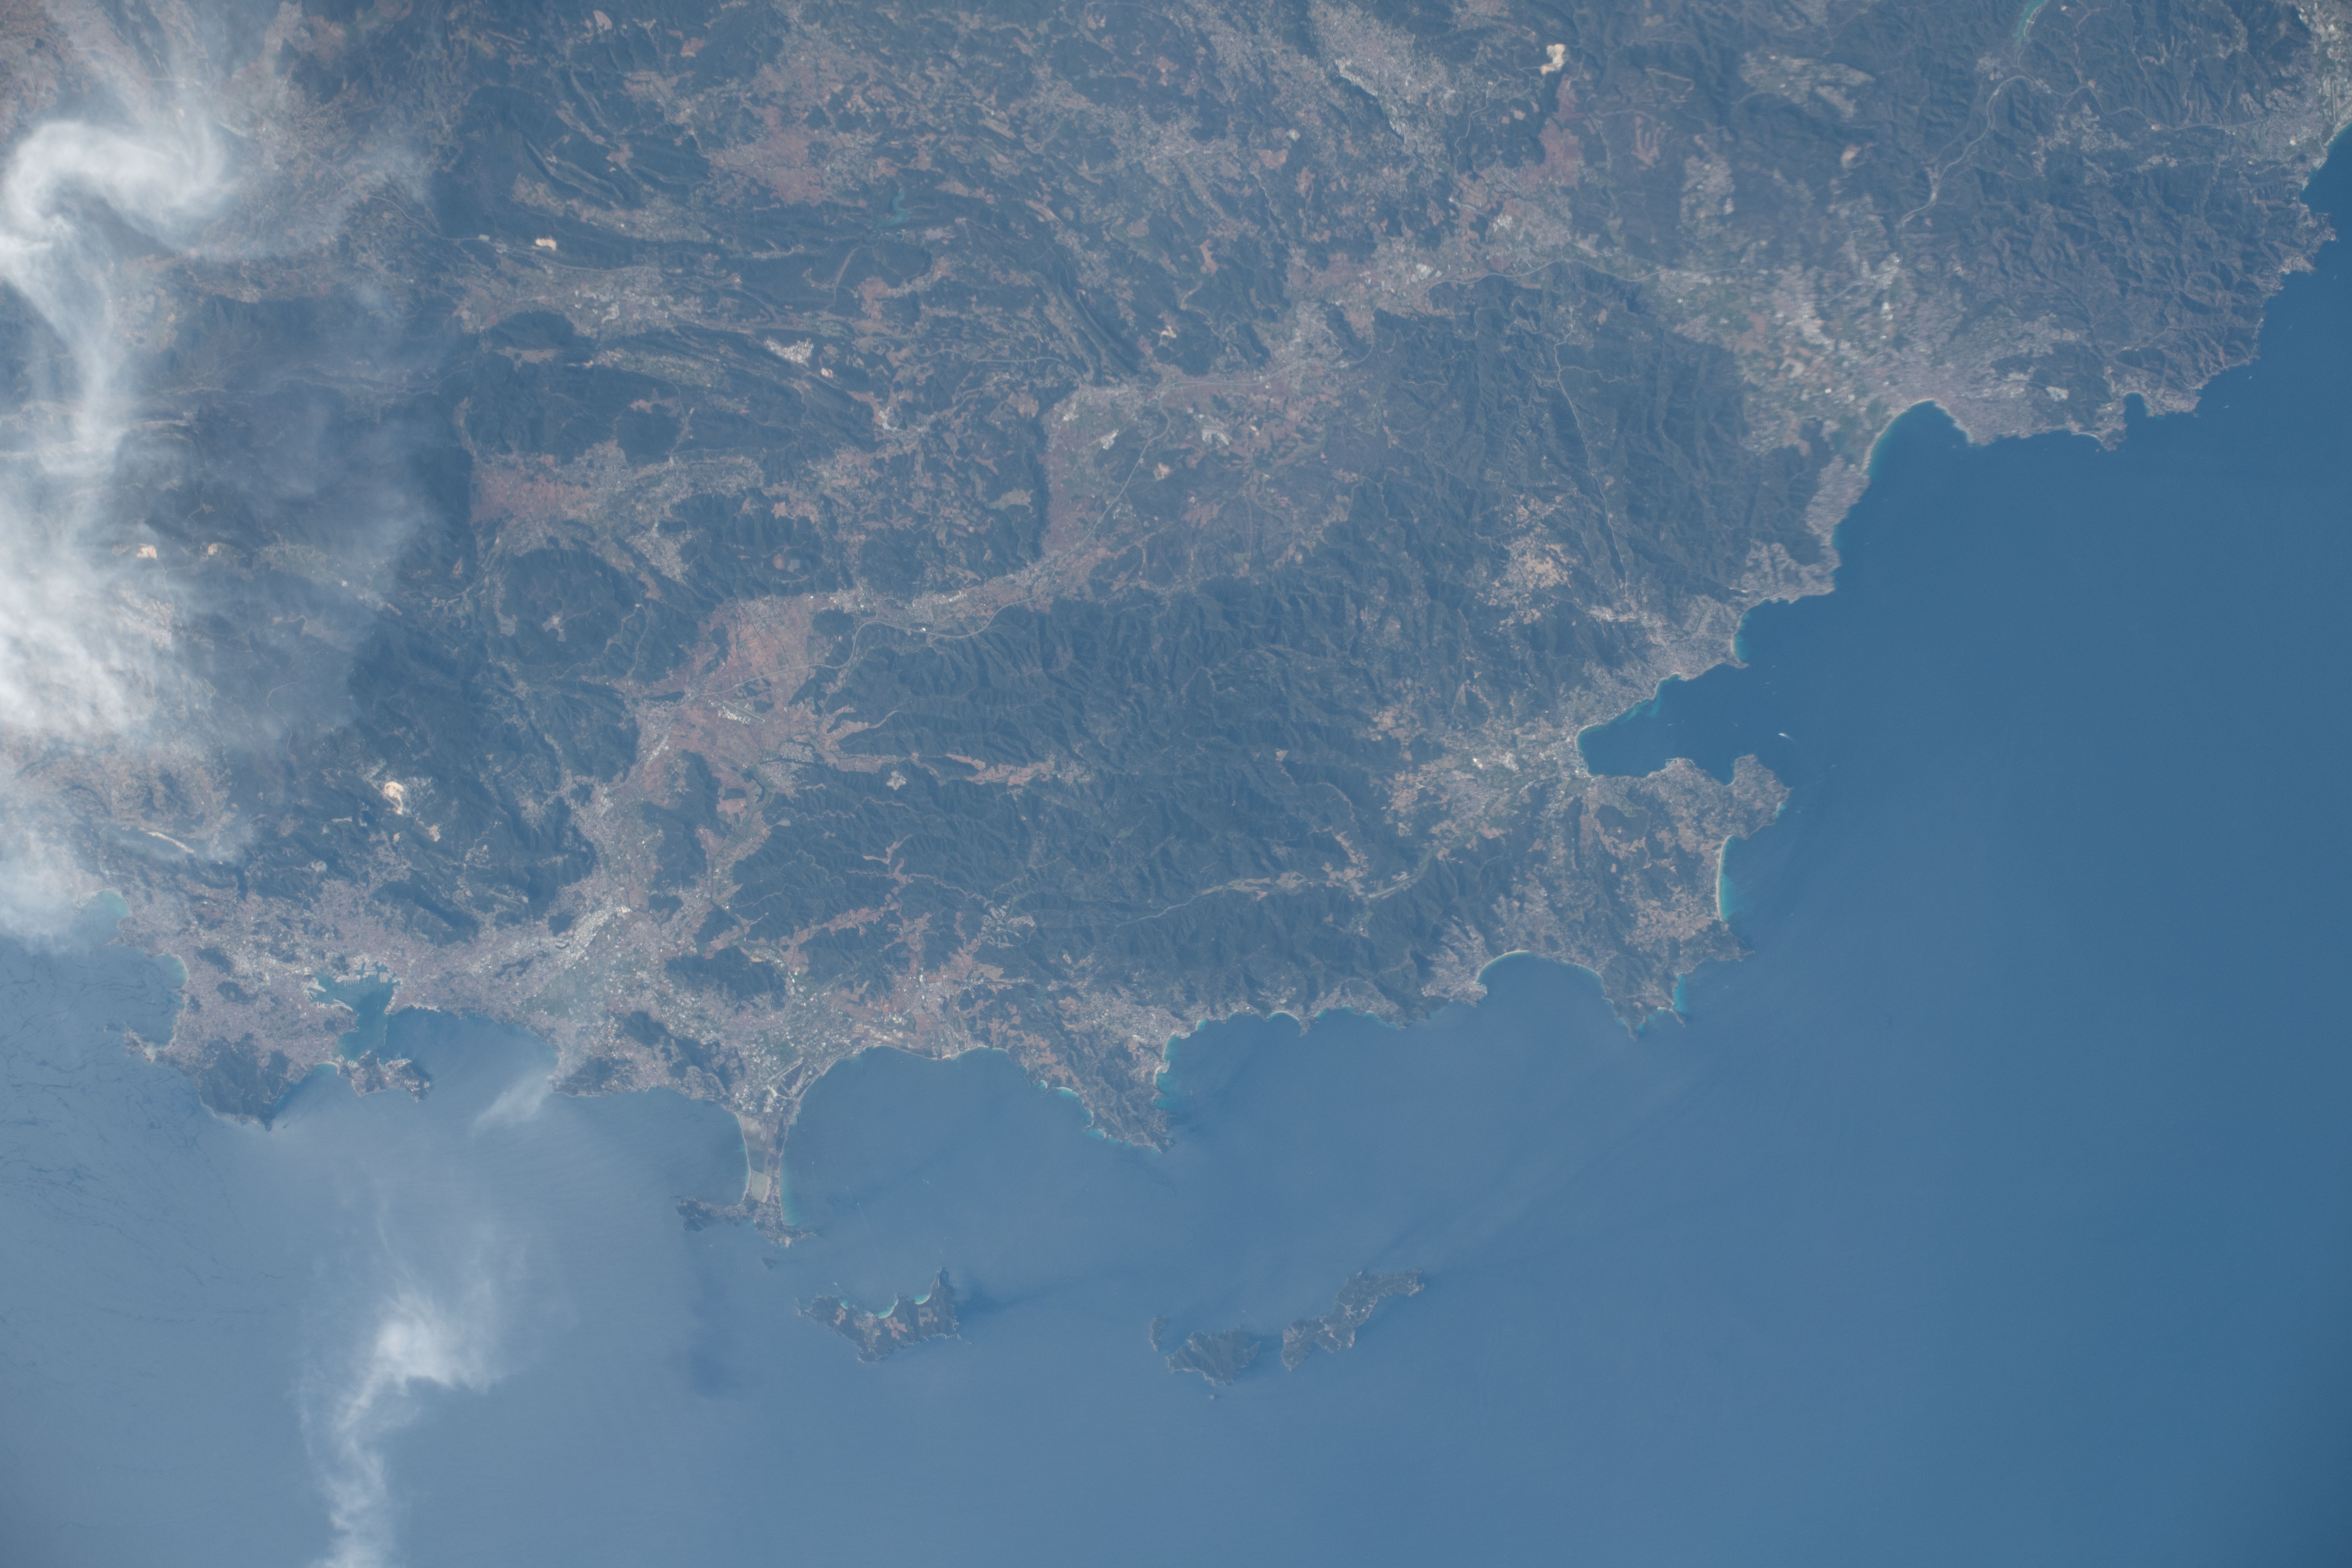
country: FRANCE
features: PLAGE DU DEBARQUEMENT BAY
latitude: 43.2
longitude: 6.5
